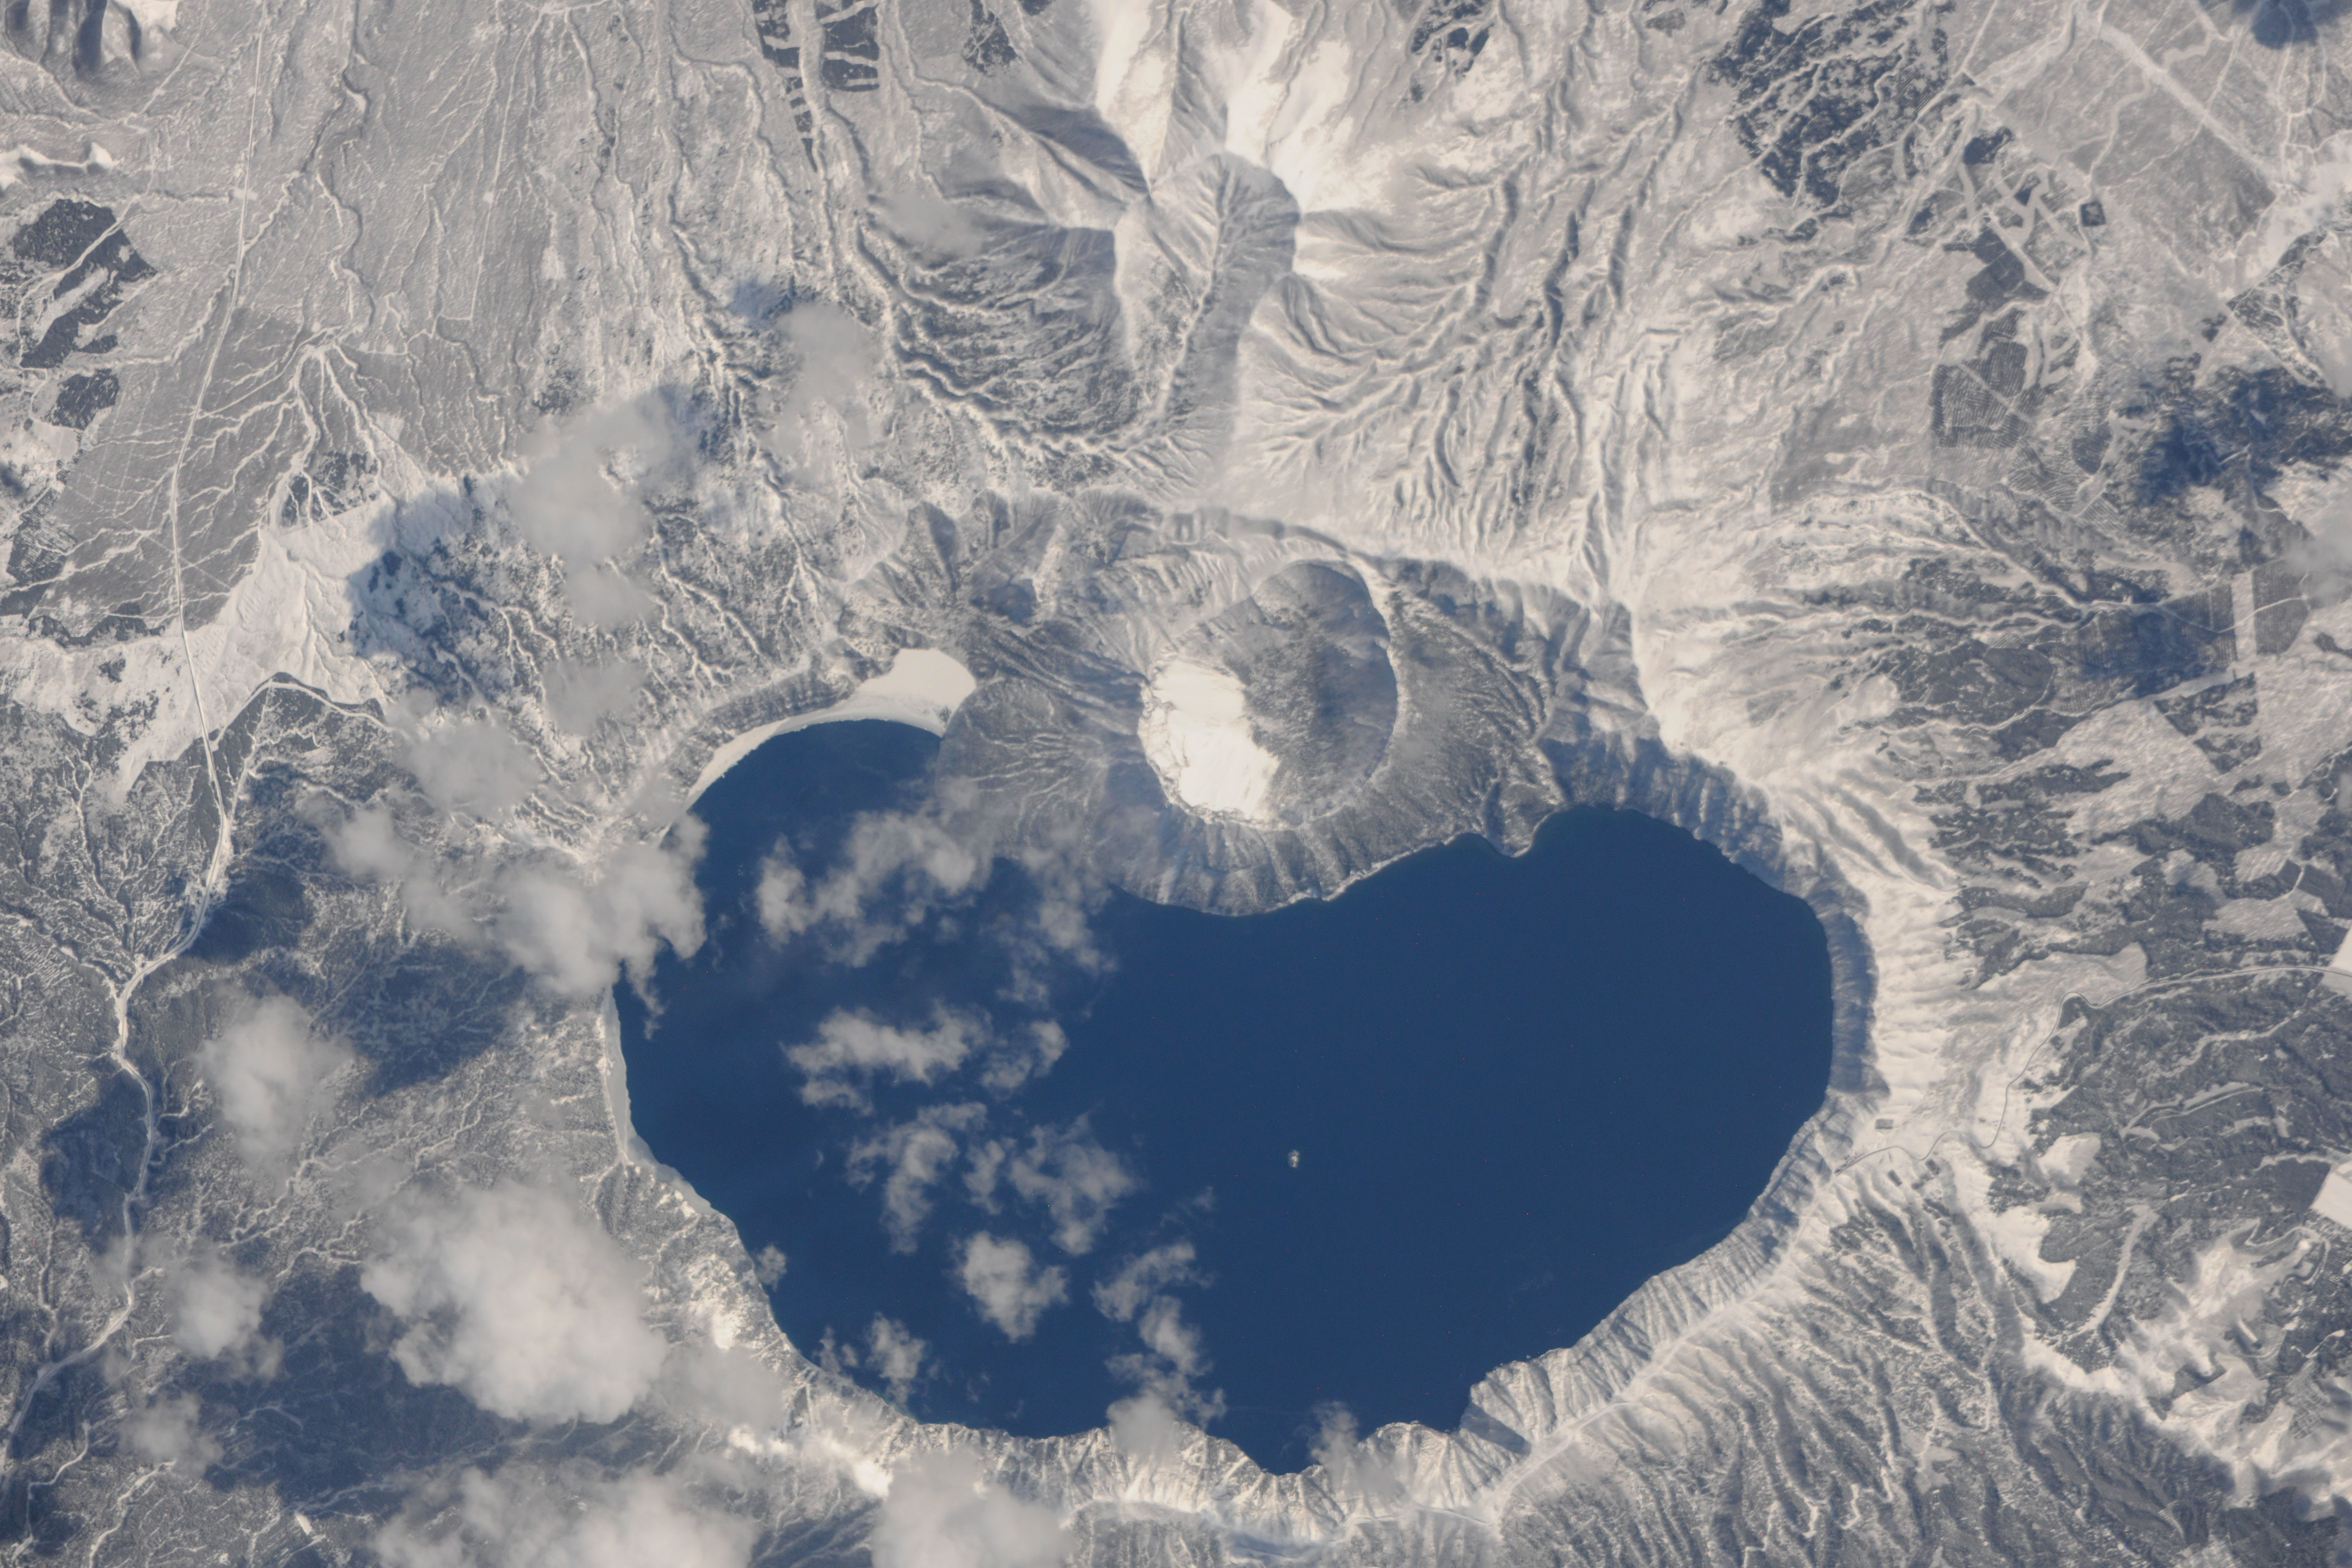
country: JAPAN
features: LAKE MASHU, ISHIYAMA MT, NISHIBETSUDAKE MT, JAPAN
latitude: 43.6
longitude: 144.6
